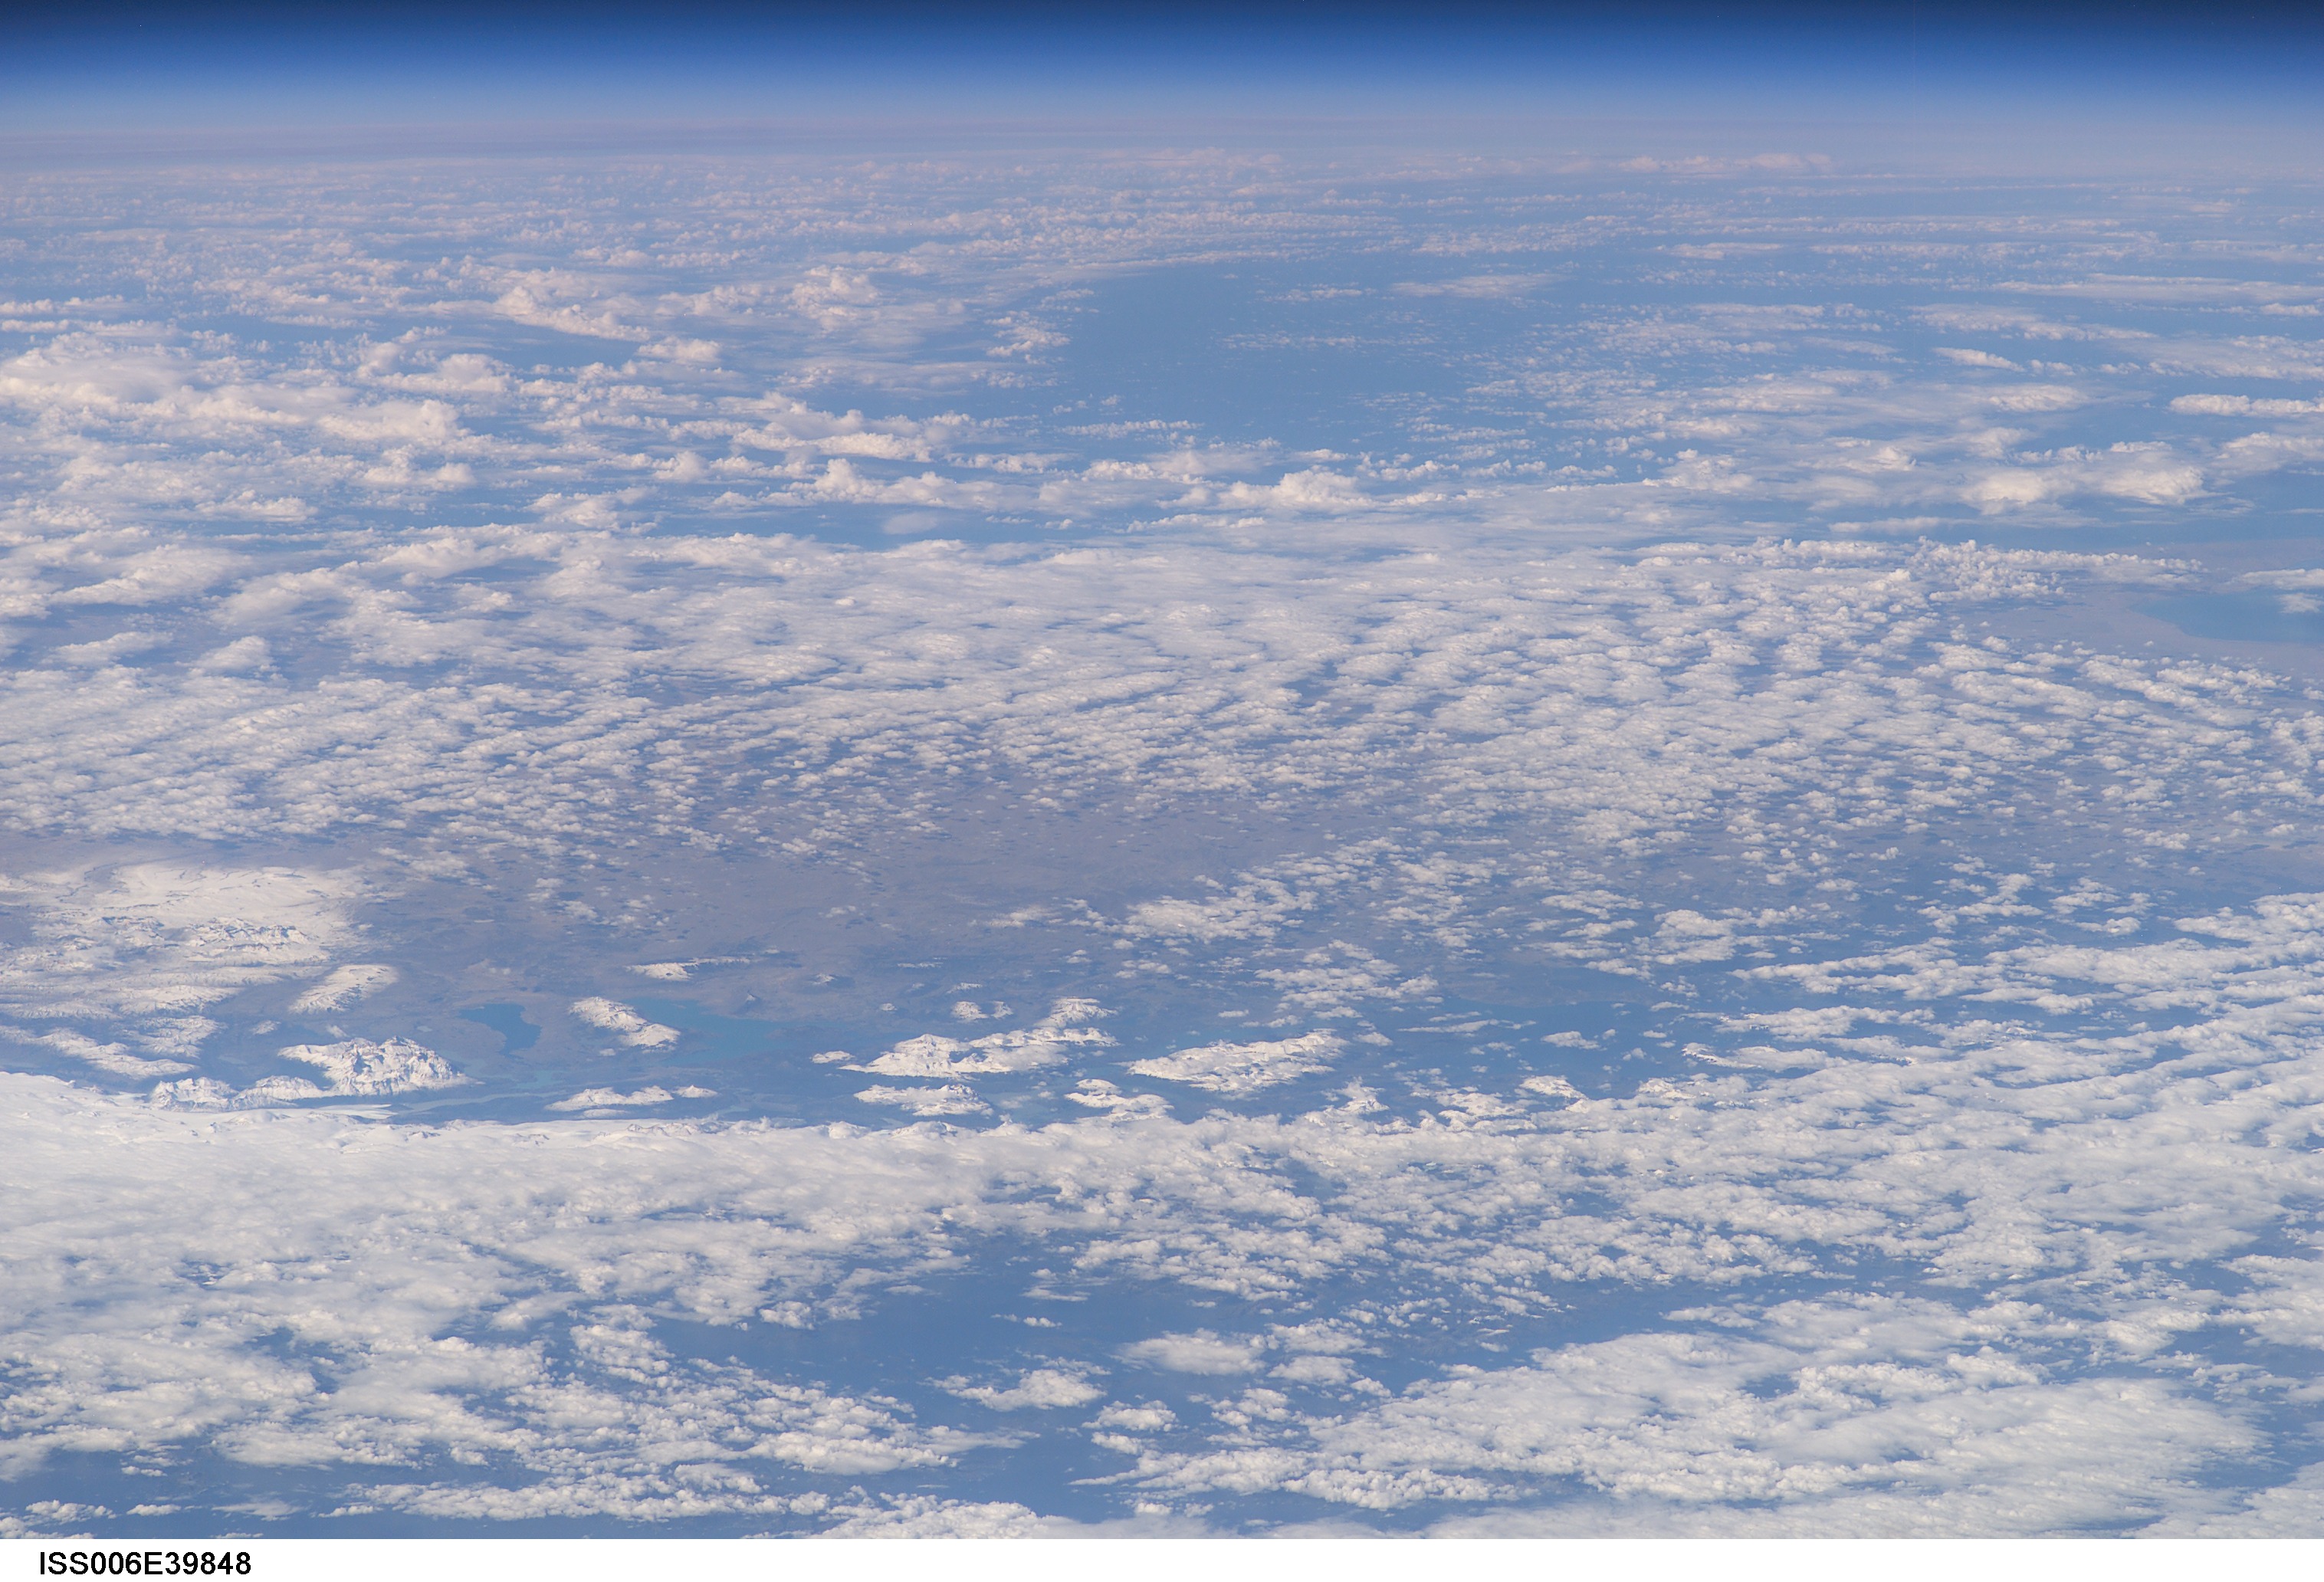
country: CHILE
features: OBLIQUE VIEW OF ANDES MTS.
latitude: -51.5
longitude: -72.5
